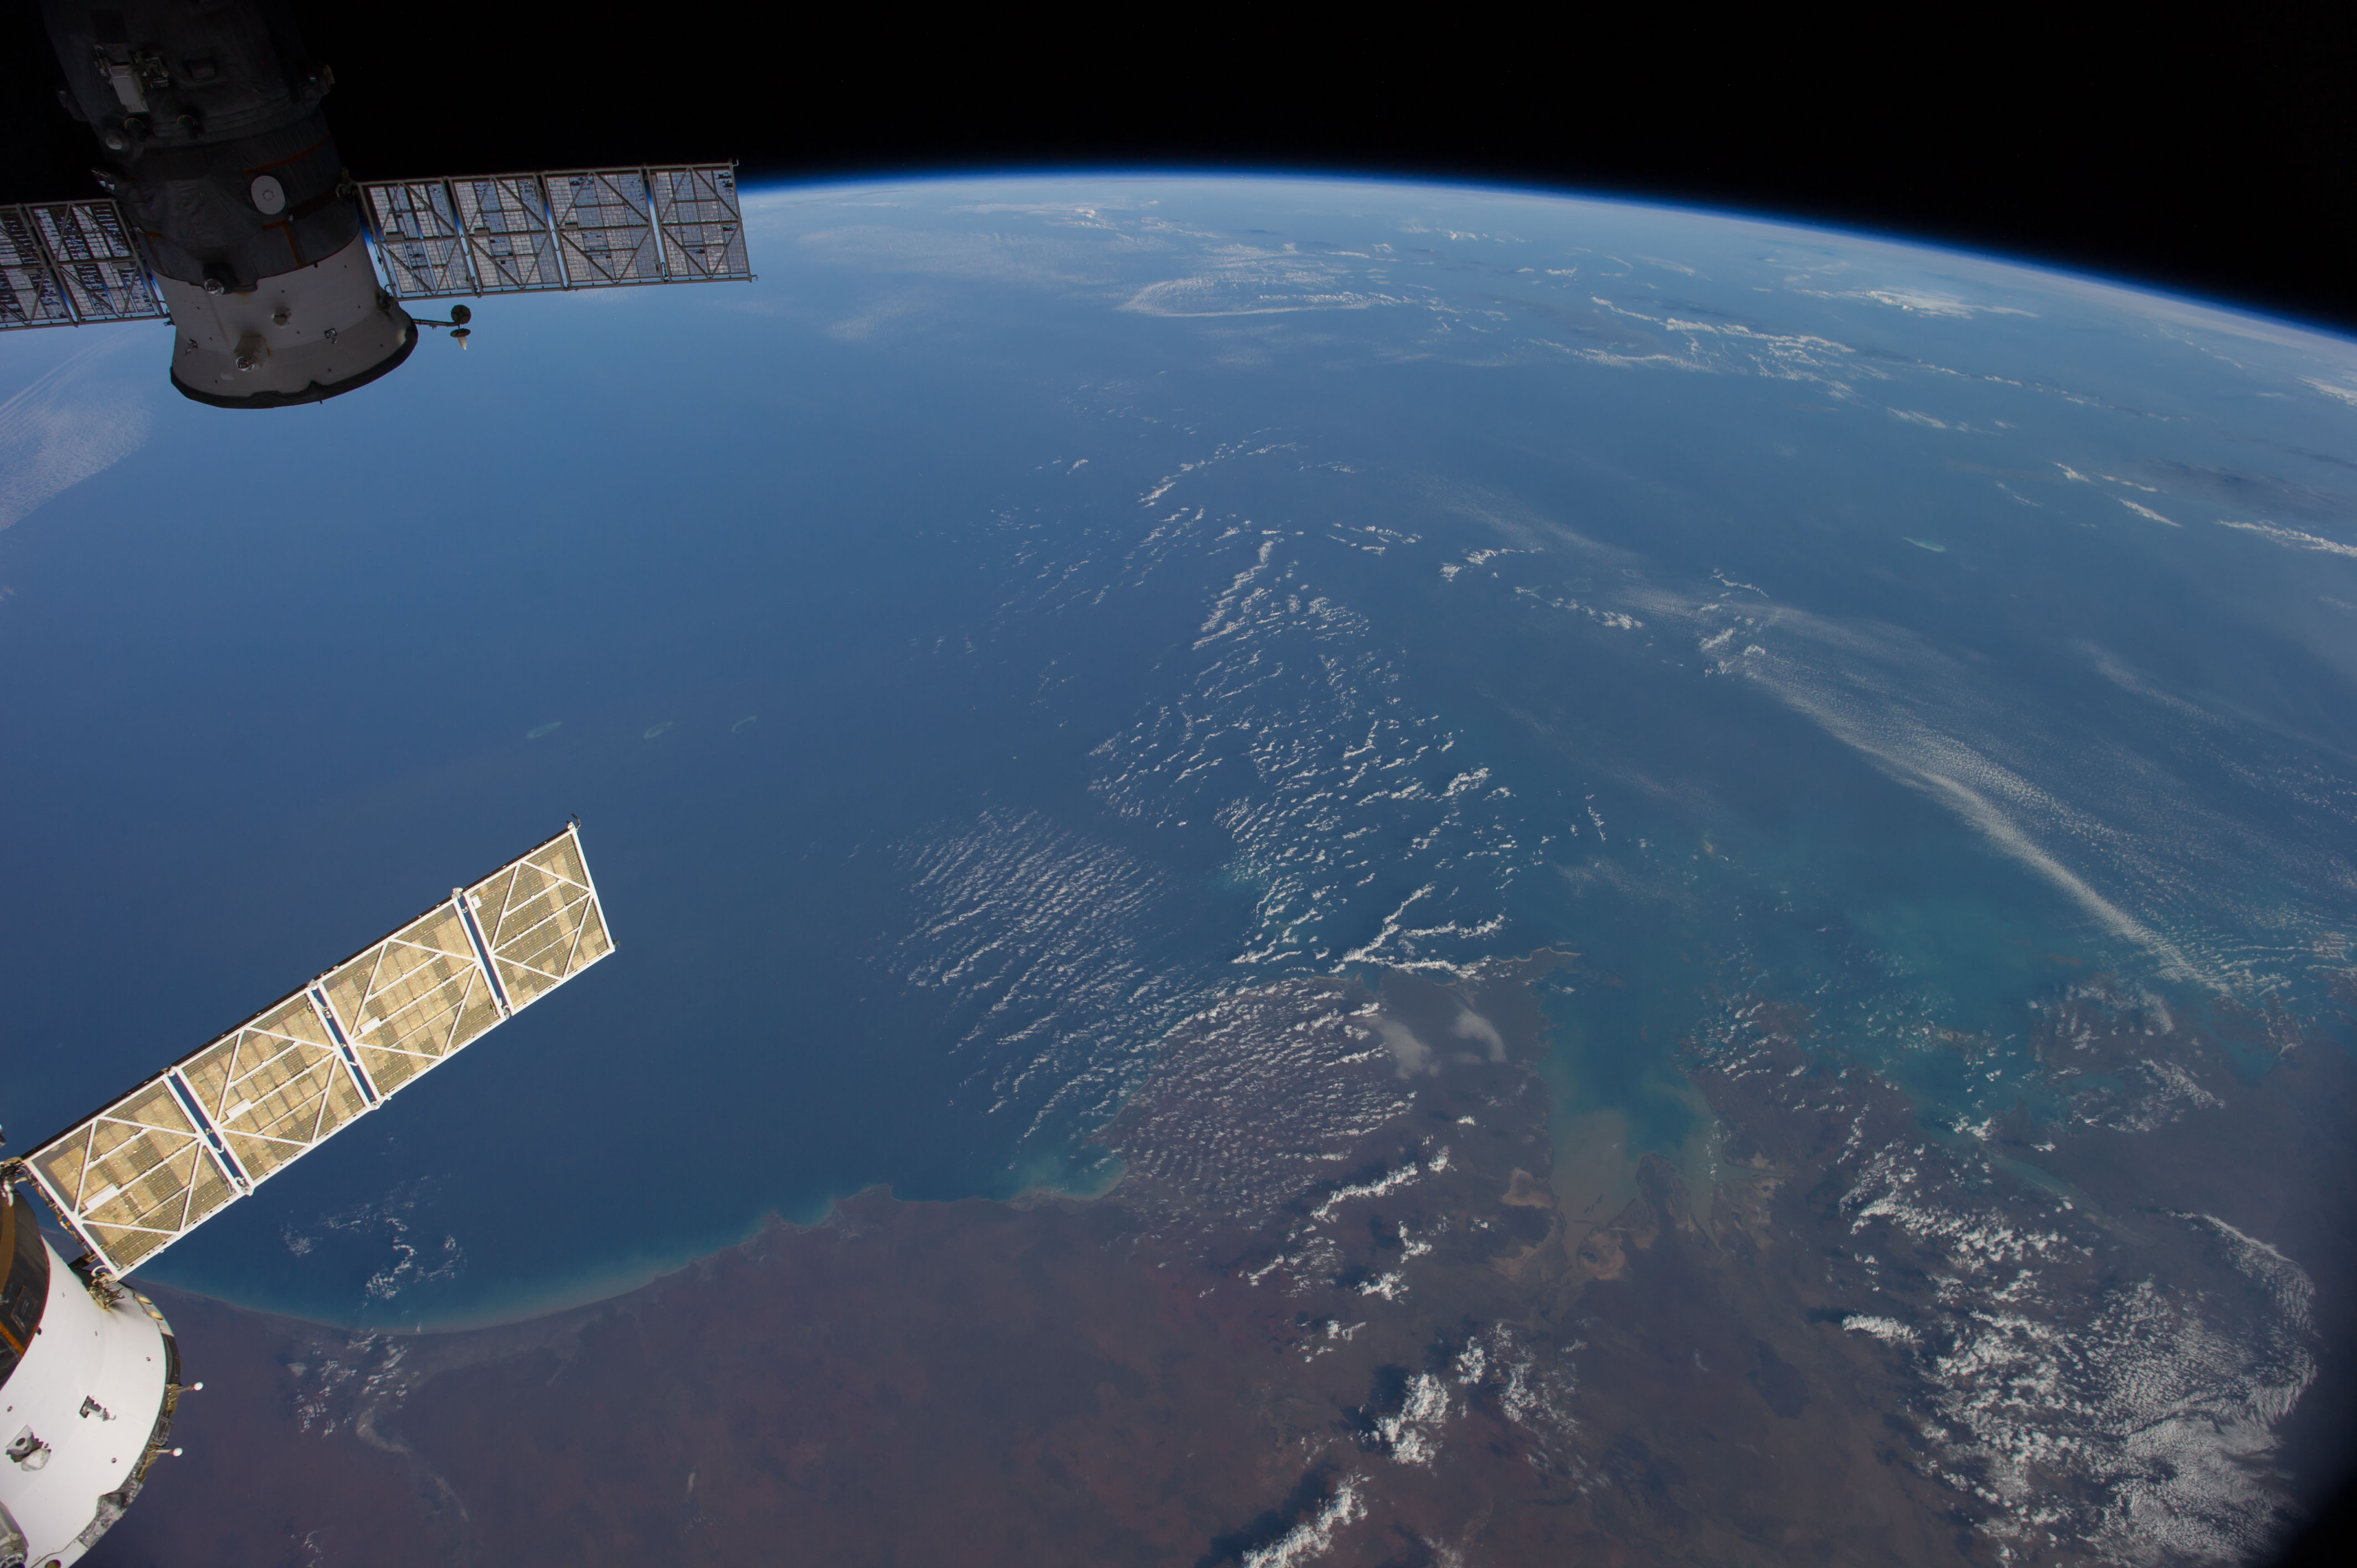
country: AUSTRALIA-WA
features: INDIAN O., KING SOUND, ATMOSPHERIC LIMB
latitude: -16.5
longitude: 121.0
